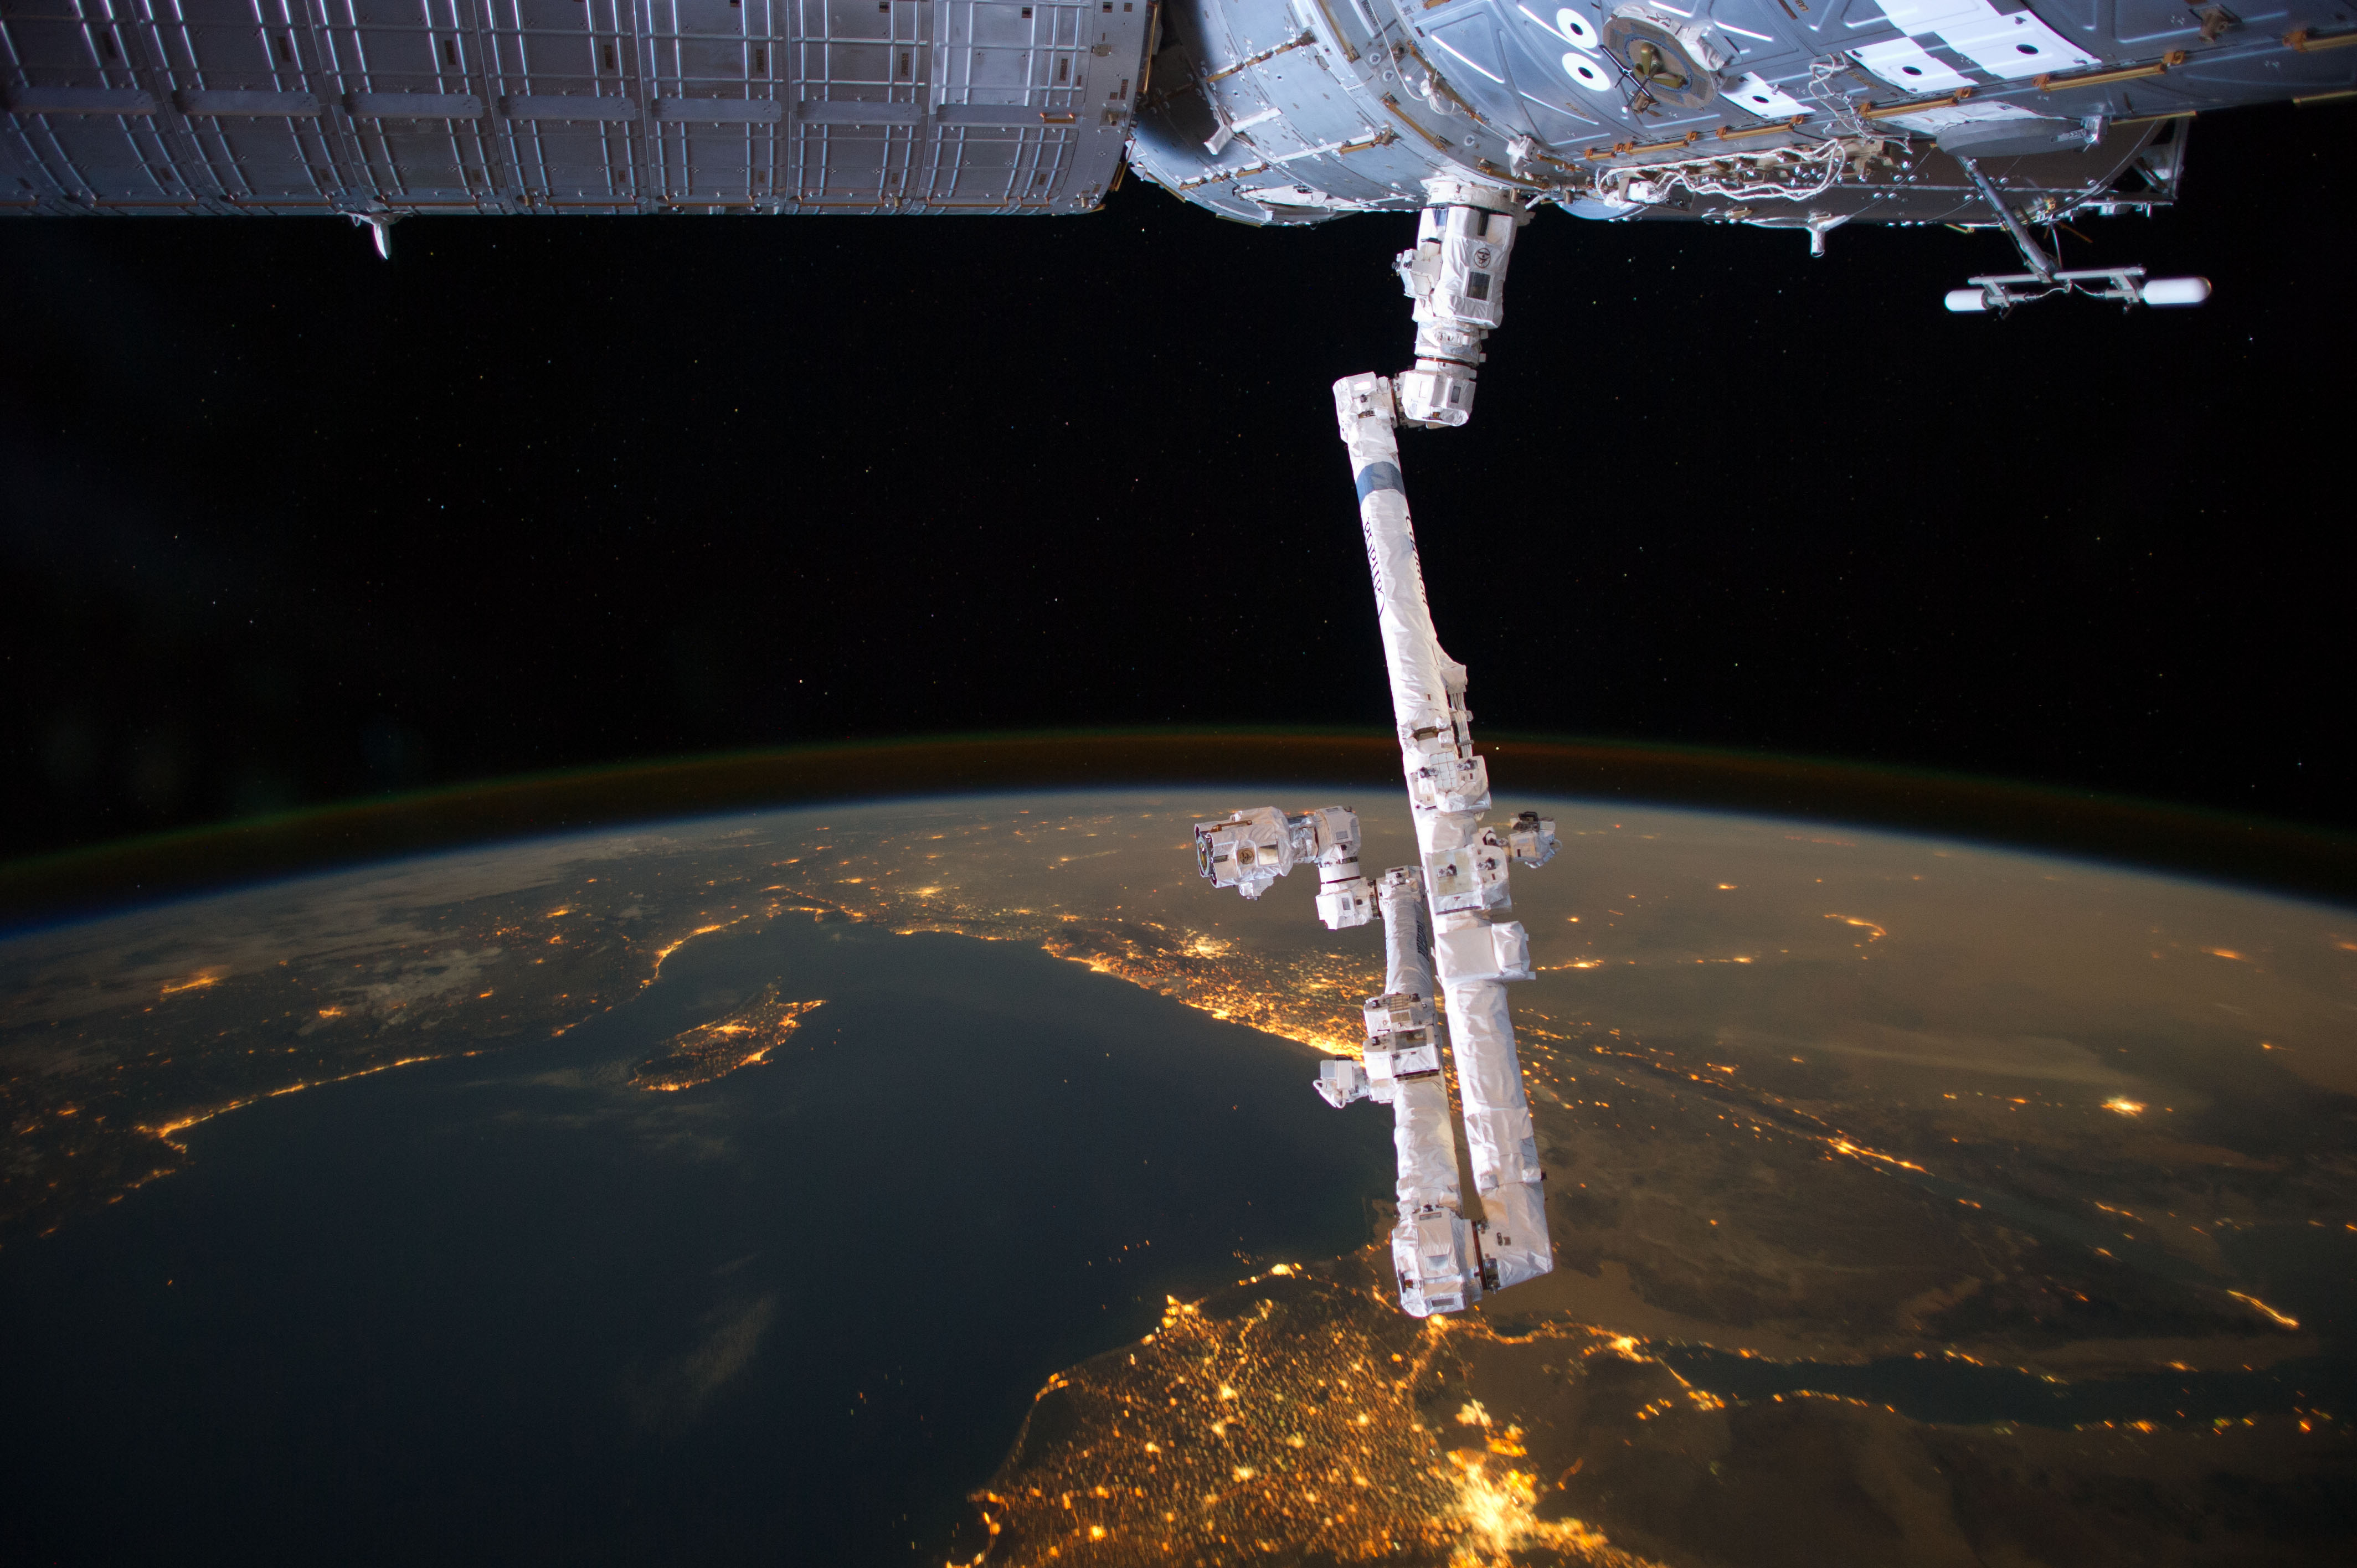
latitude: 31.3
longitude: 31.3
